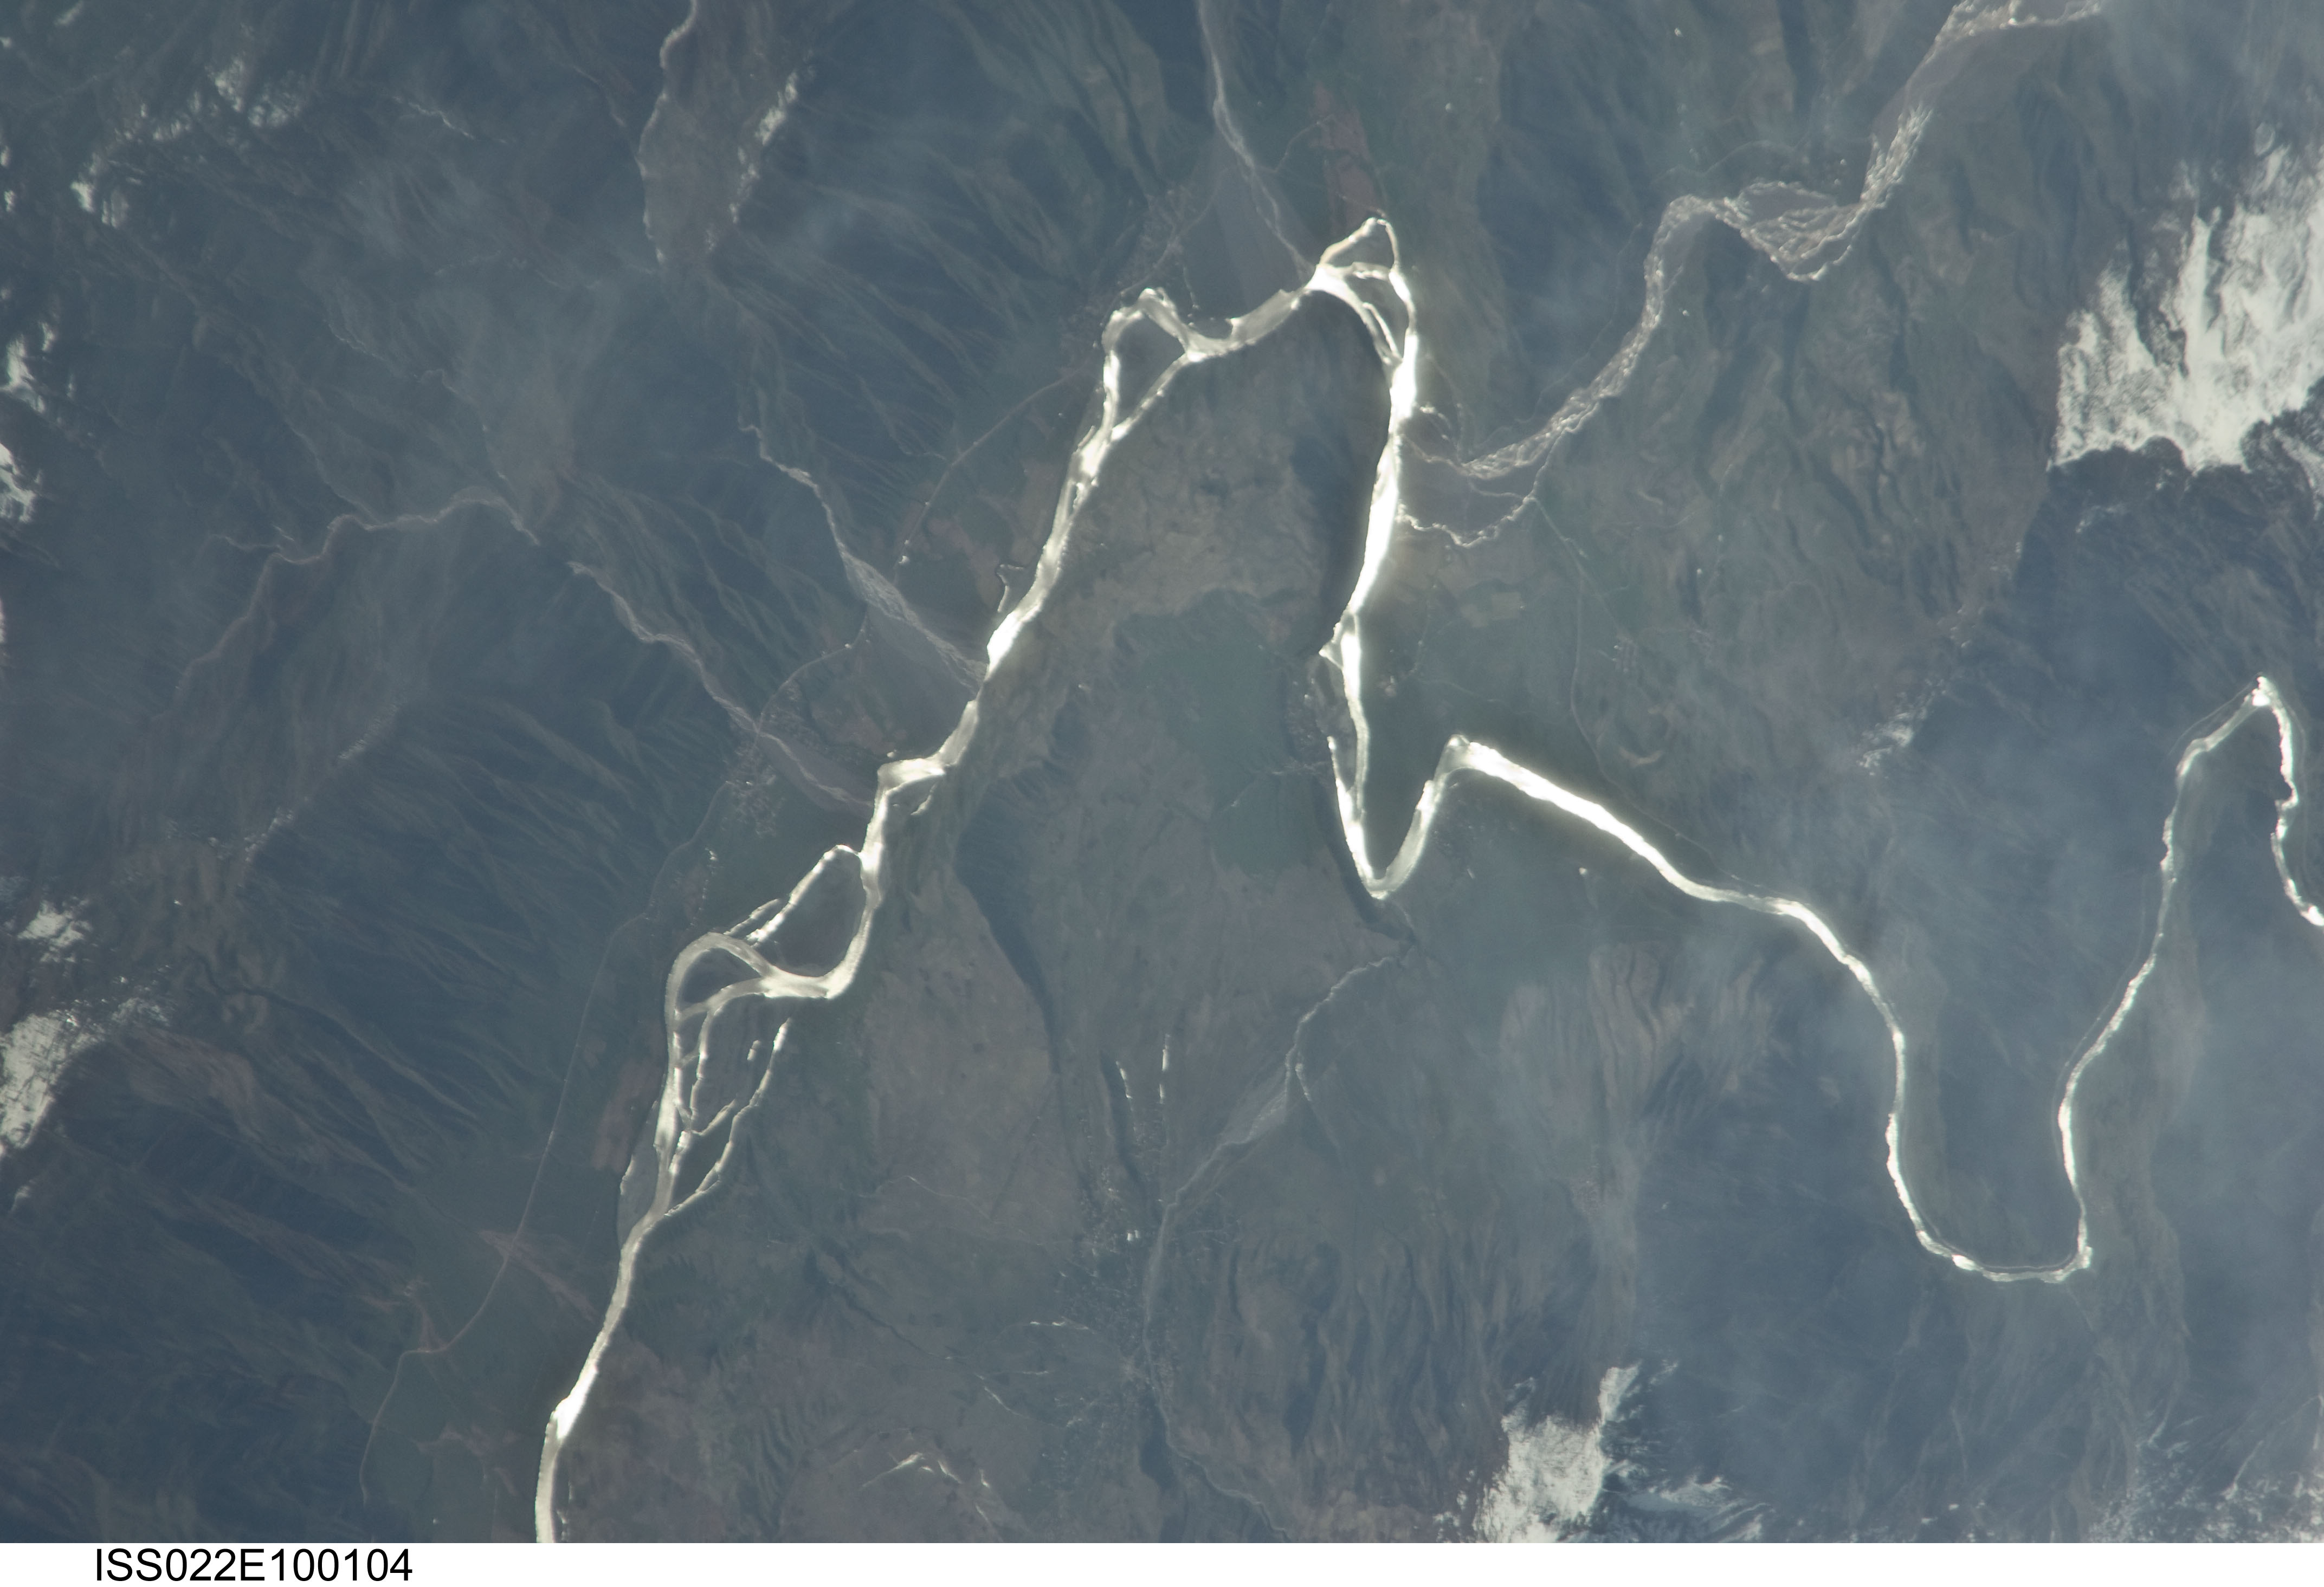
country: AFGHANISTAN
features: PANJ R., SAFED KHIRS RANGE, GLINT, SNOW
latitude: 37.9
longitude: 70.2
